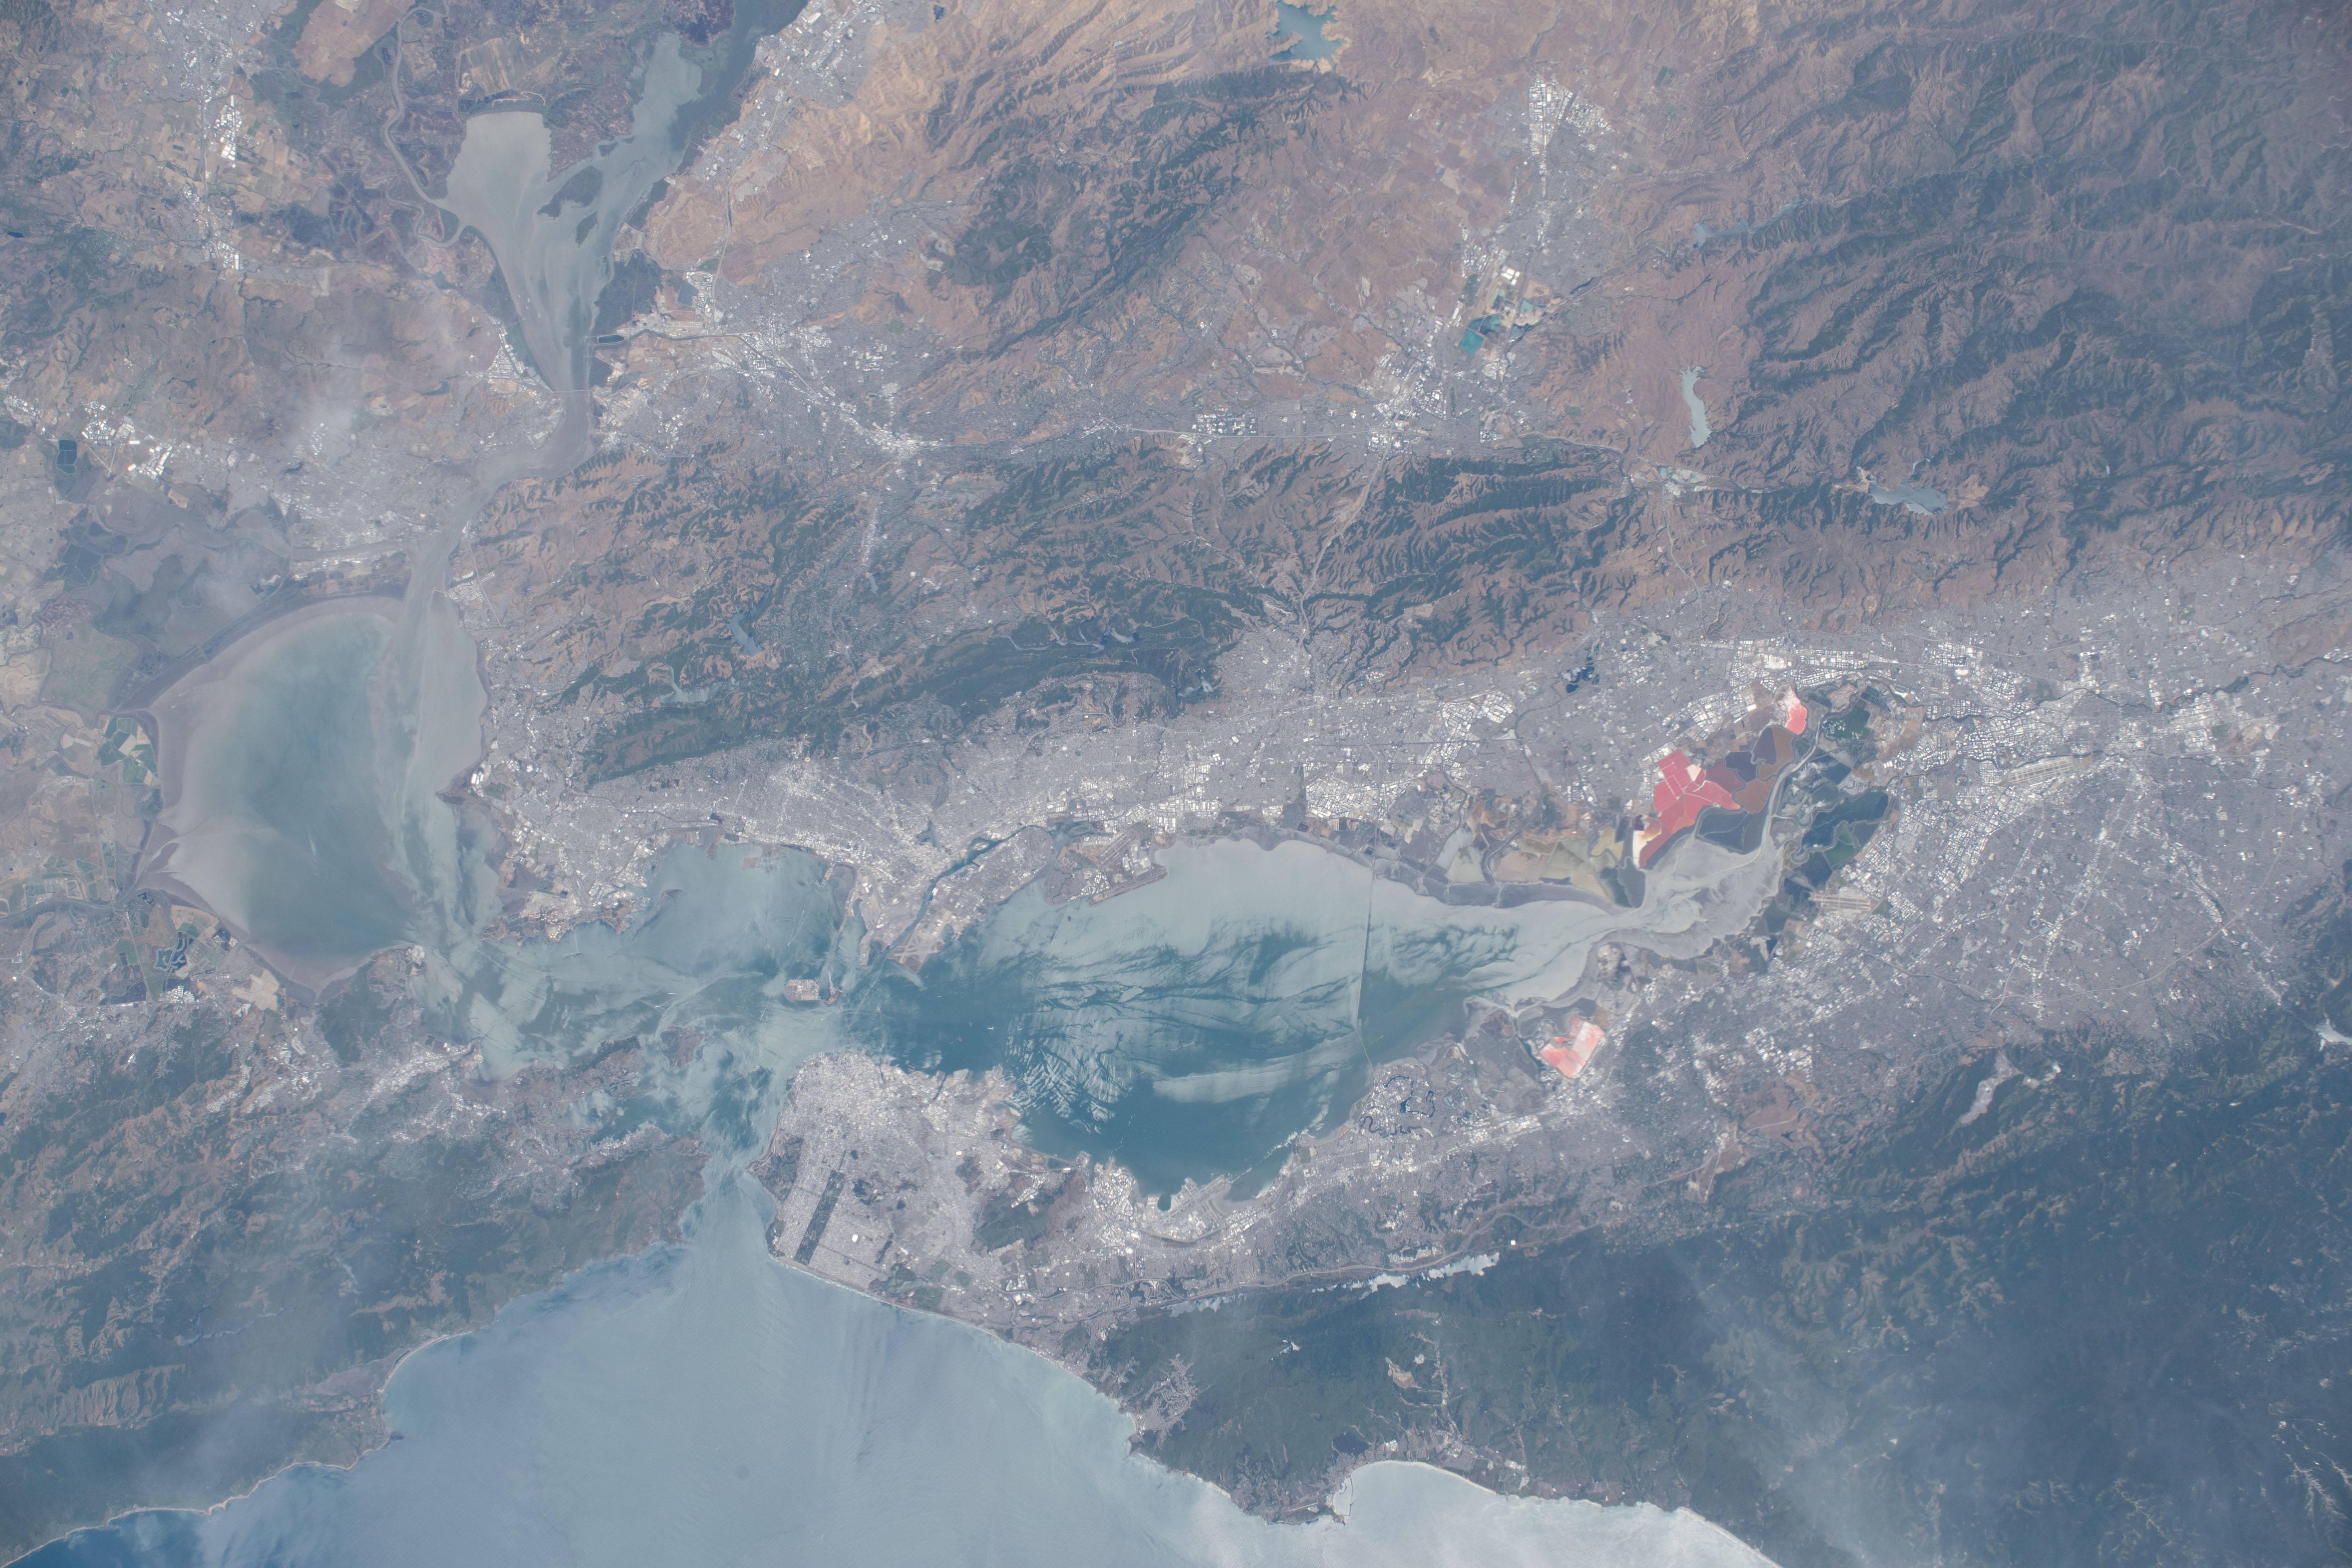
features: CY.,B.,SAN FRANCISCO,OAKLAND,SAN JOSE,CALIFORNIA,VALLEJO,SAN FRANCISCO BAY,PO,O.
